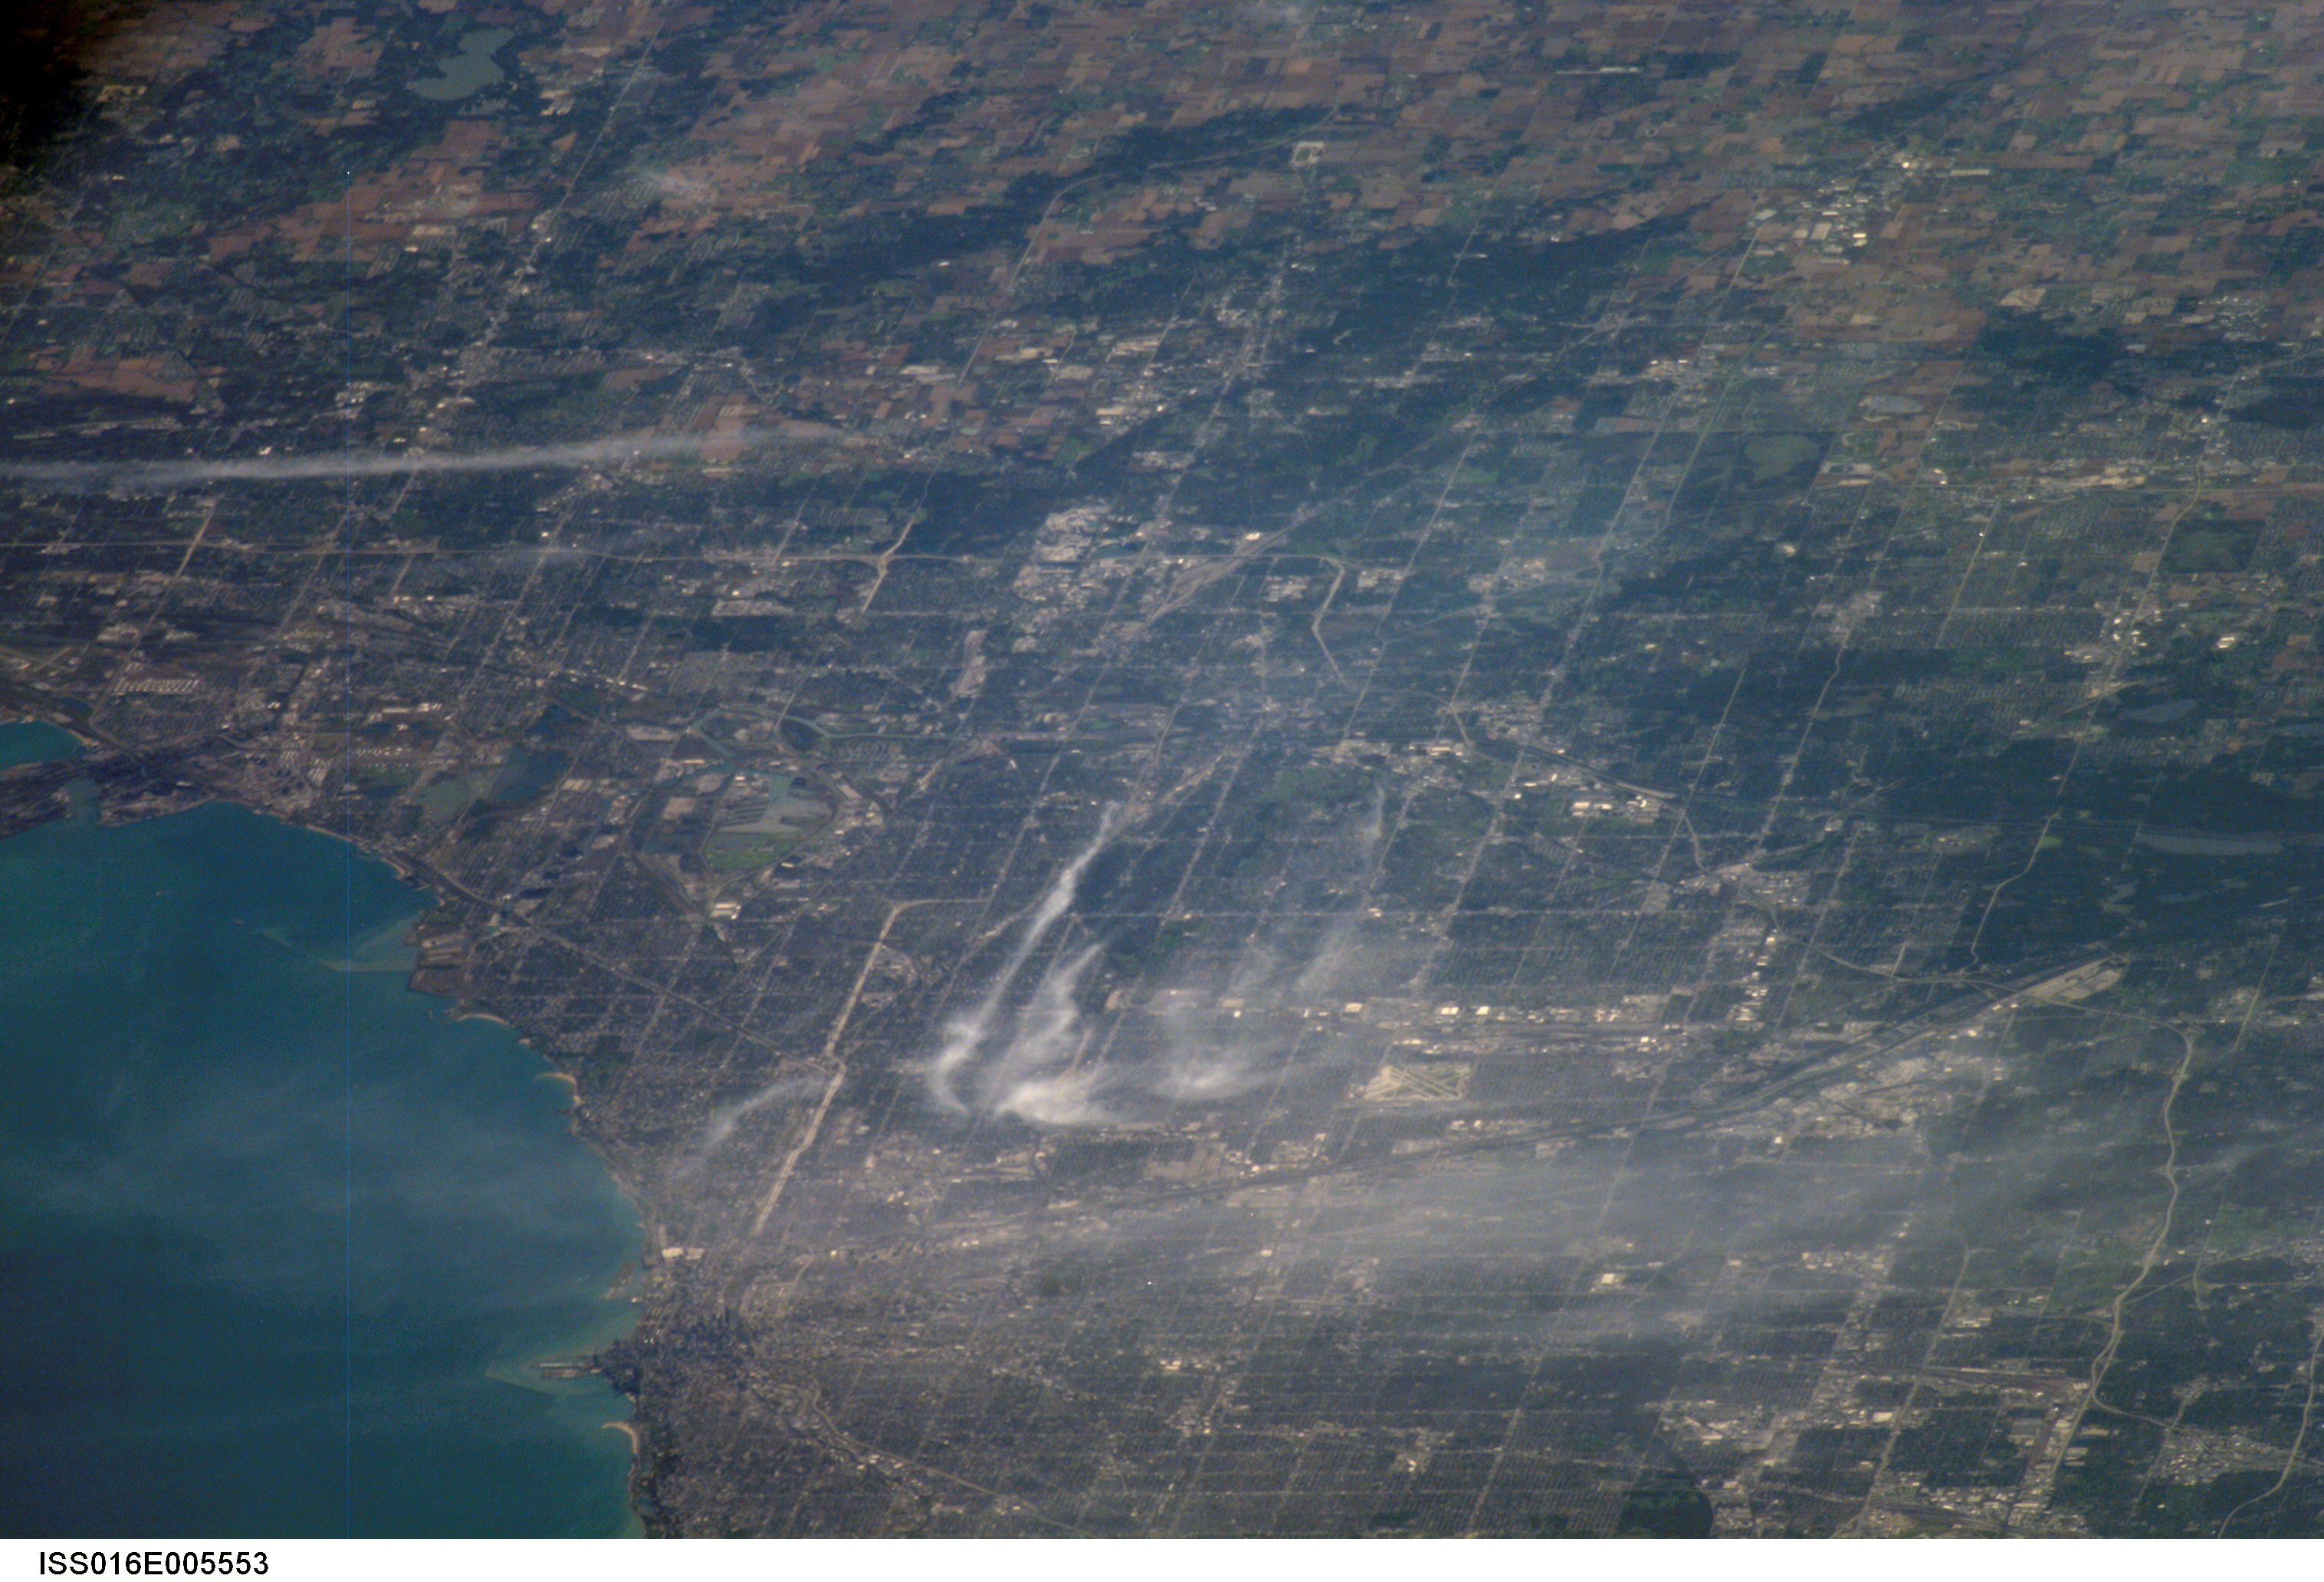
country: USA-ILLINOIS
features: S. CHICAGO AREA, L. MICHIGAN
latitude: 41.6
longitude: -87.7
